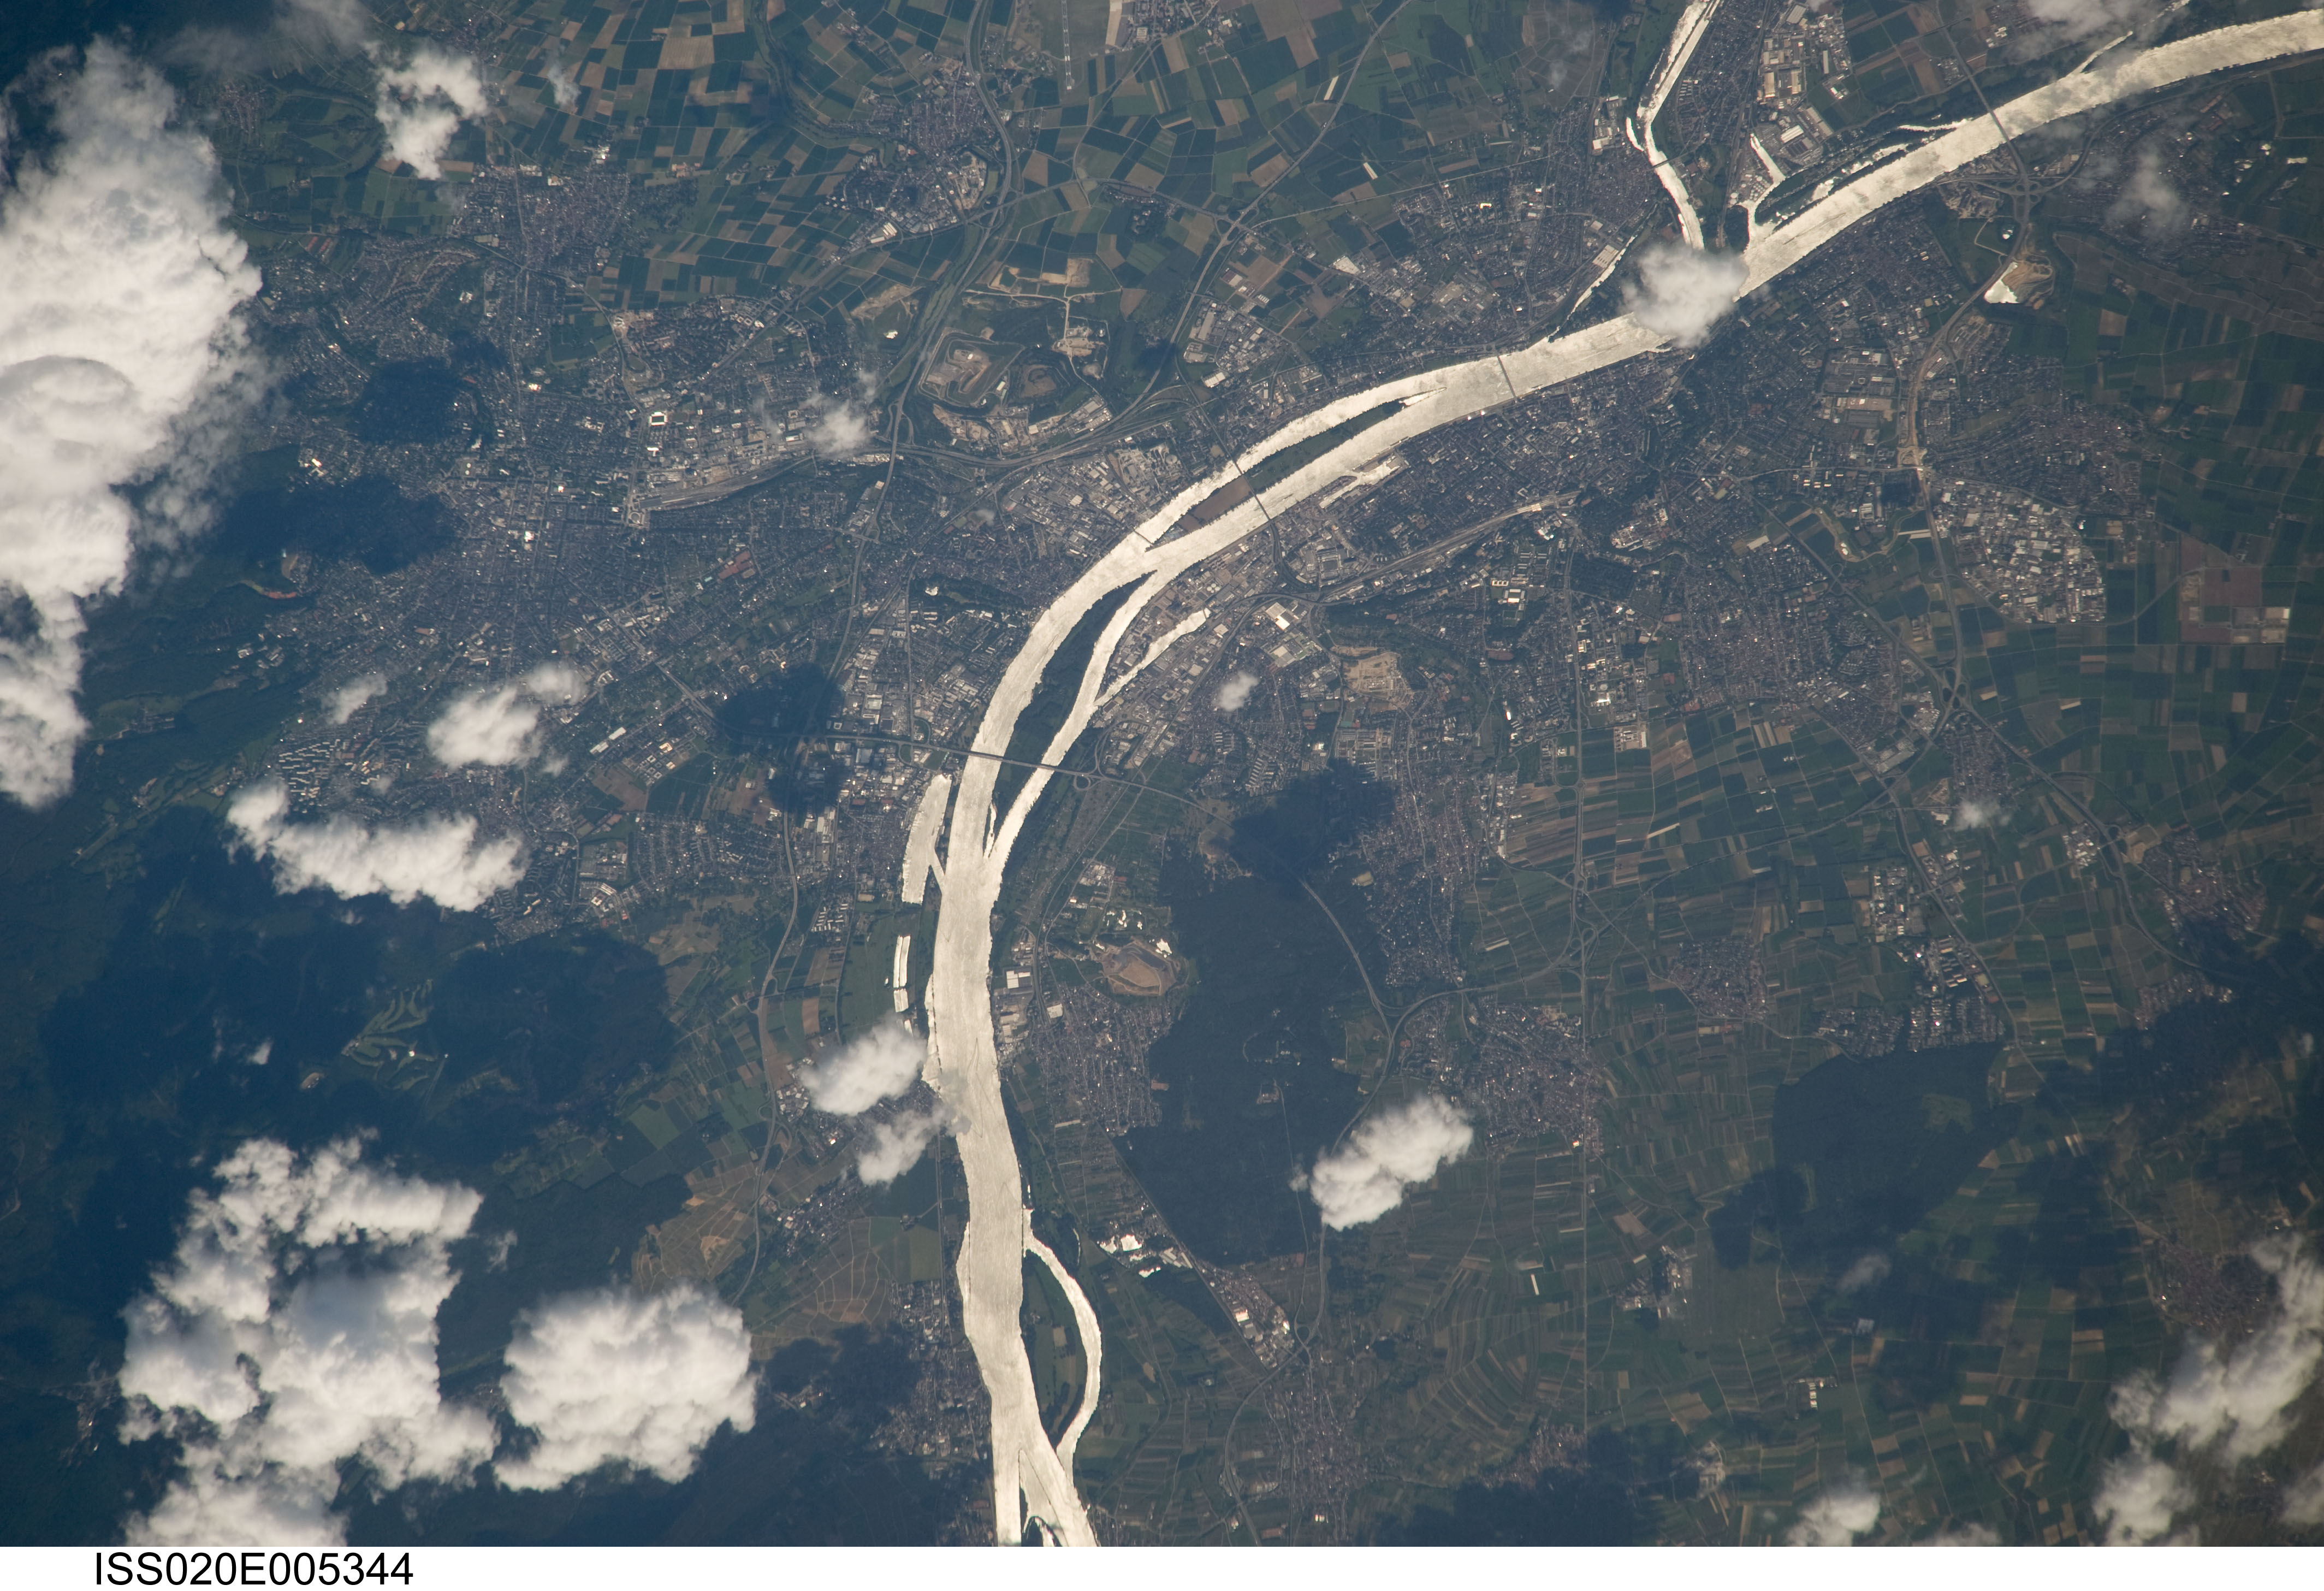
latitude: 50.0
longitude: 8.2
